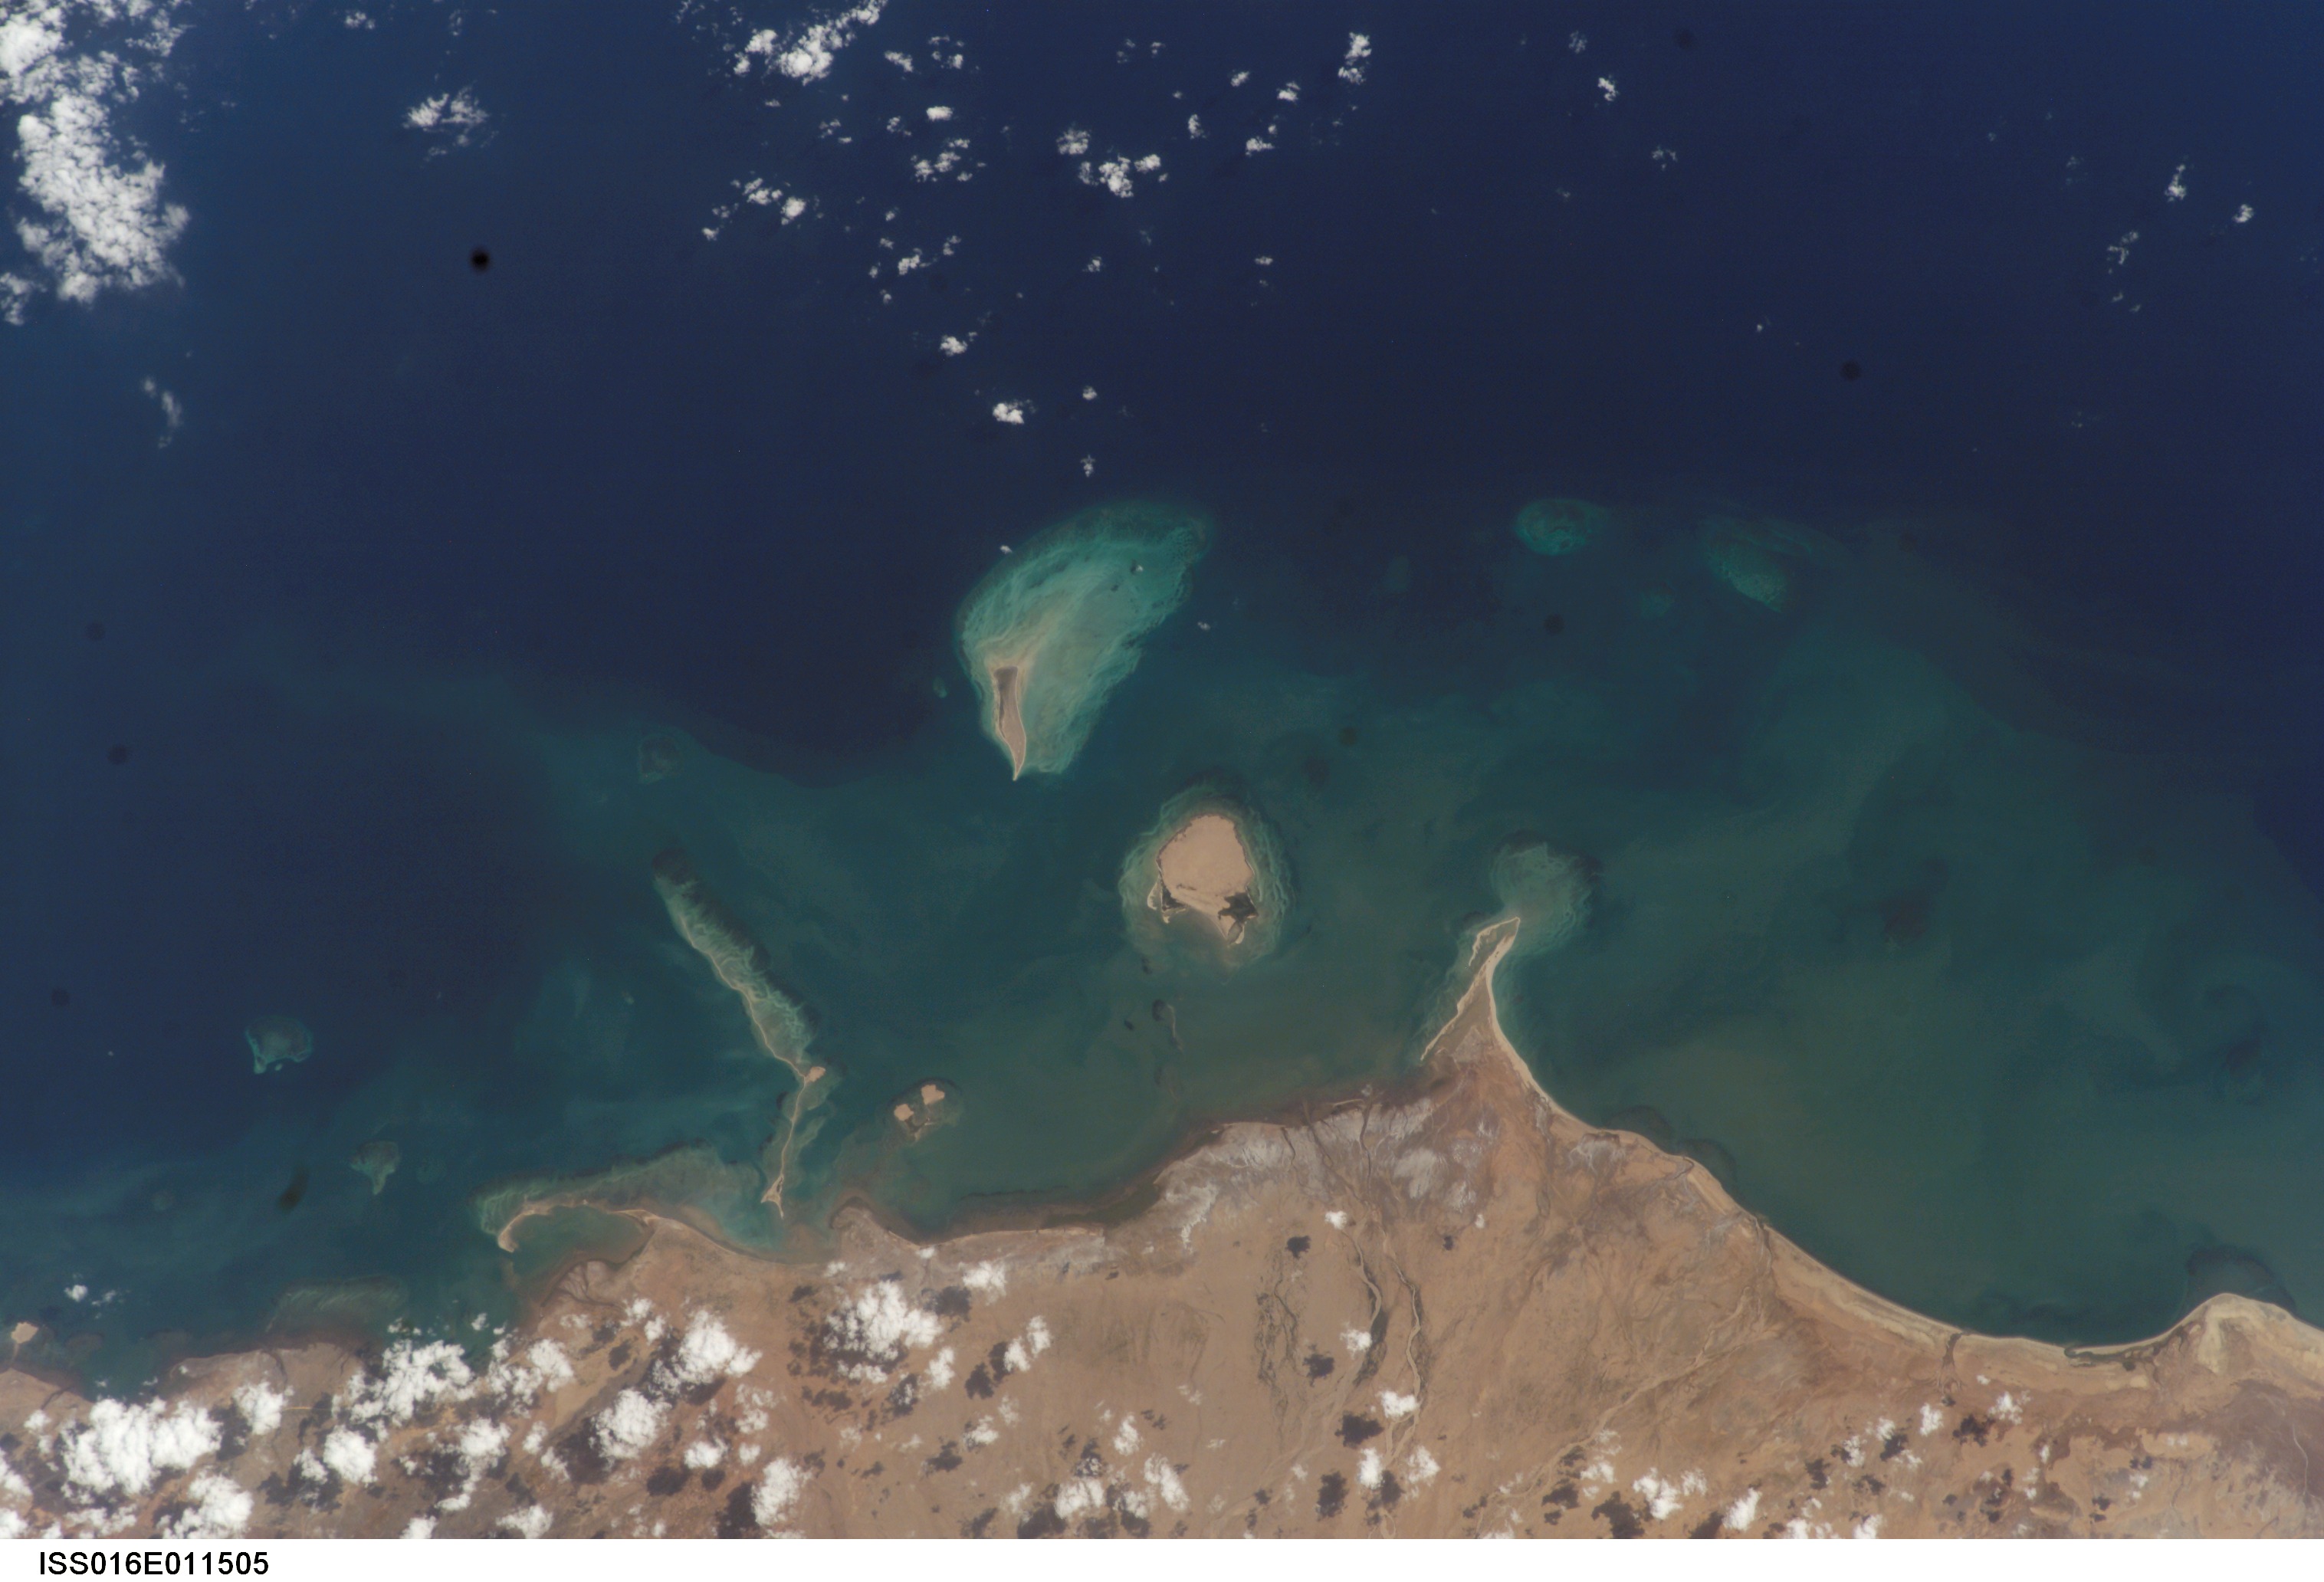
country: SOMALIA
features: SAYLAC, GULF OF ADEN, CORAL
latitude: 11.5
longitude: 43.5
